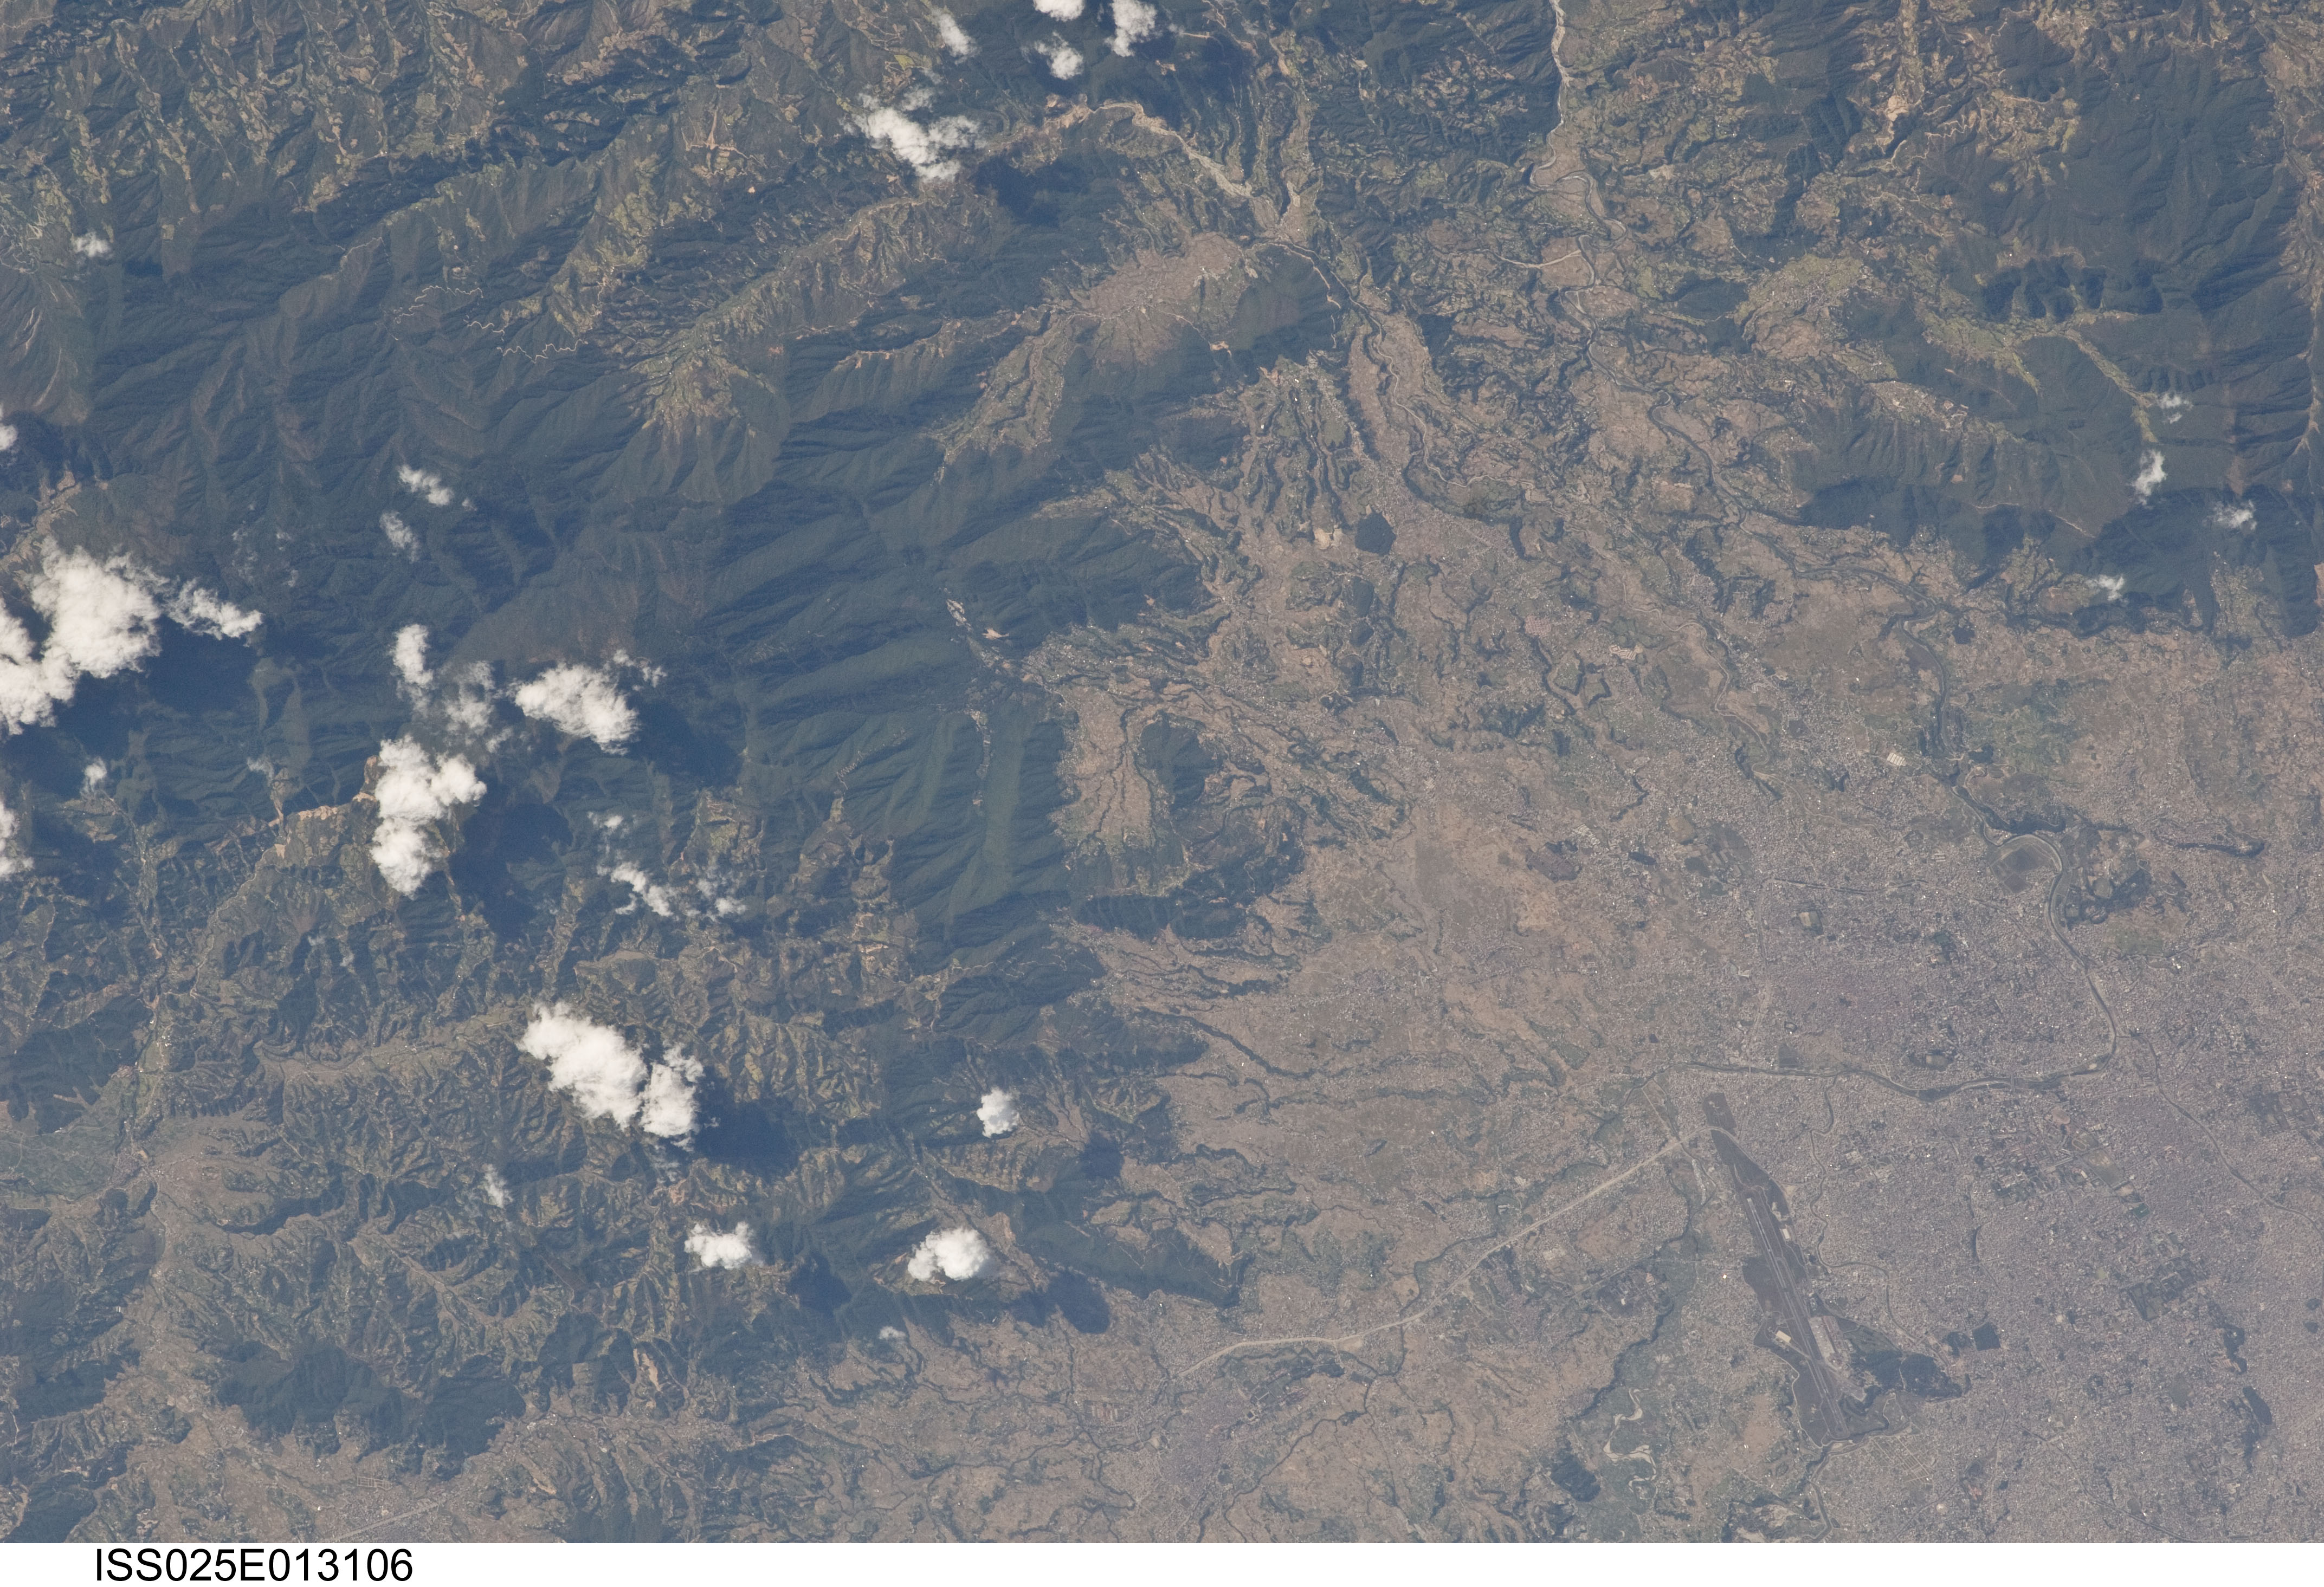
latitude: 27.6
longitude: 85.4
